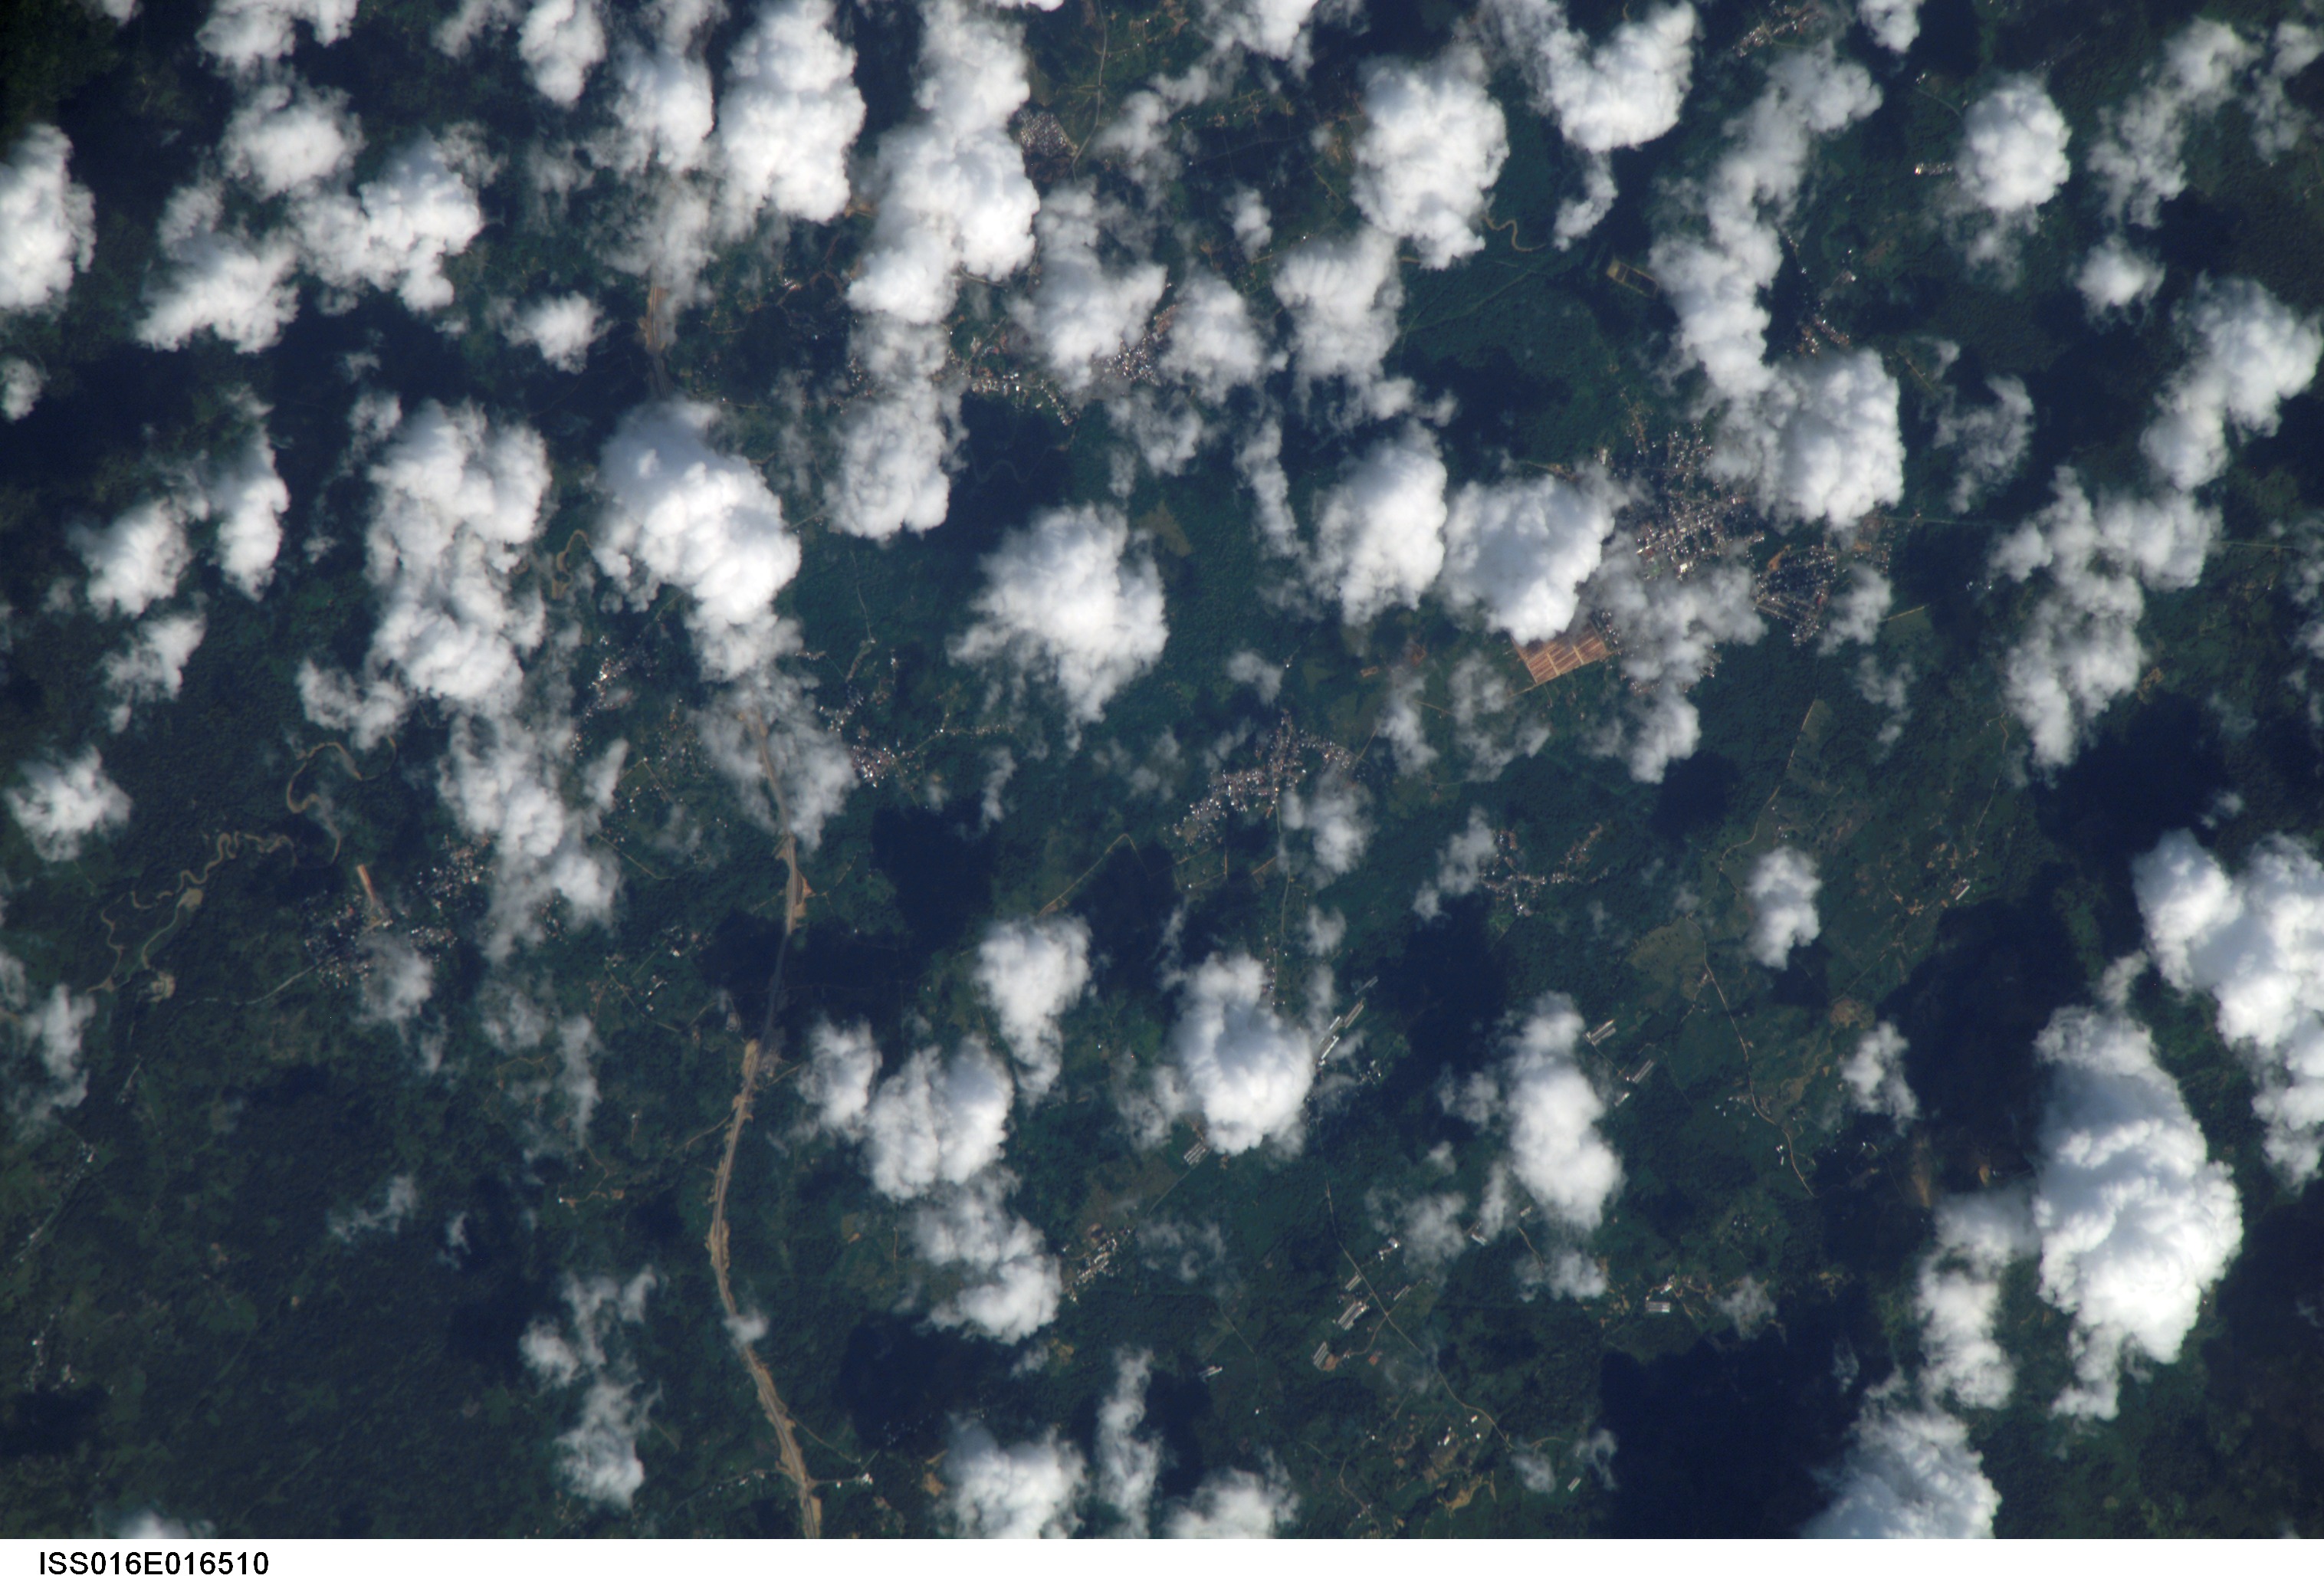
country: VENEZUELA
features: FOREST, ROADS, S. OF HIGUEROTE
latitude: 10.3
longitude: -66.2
